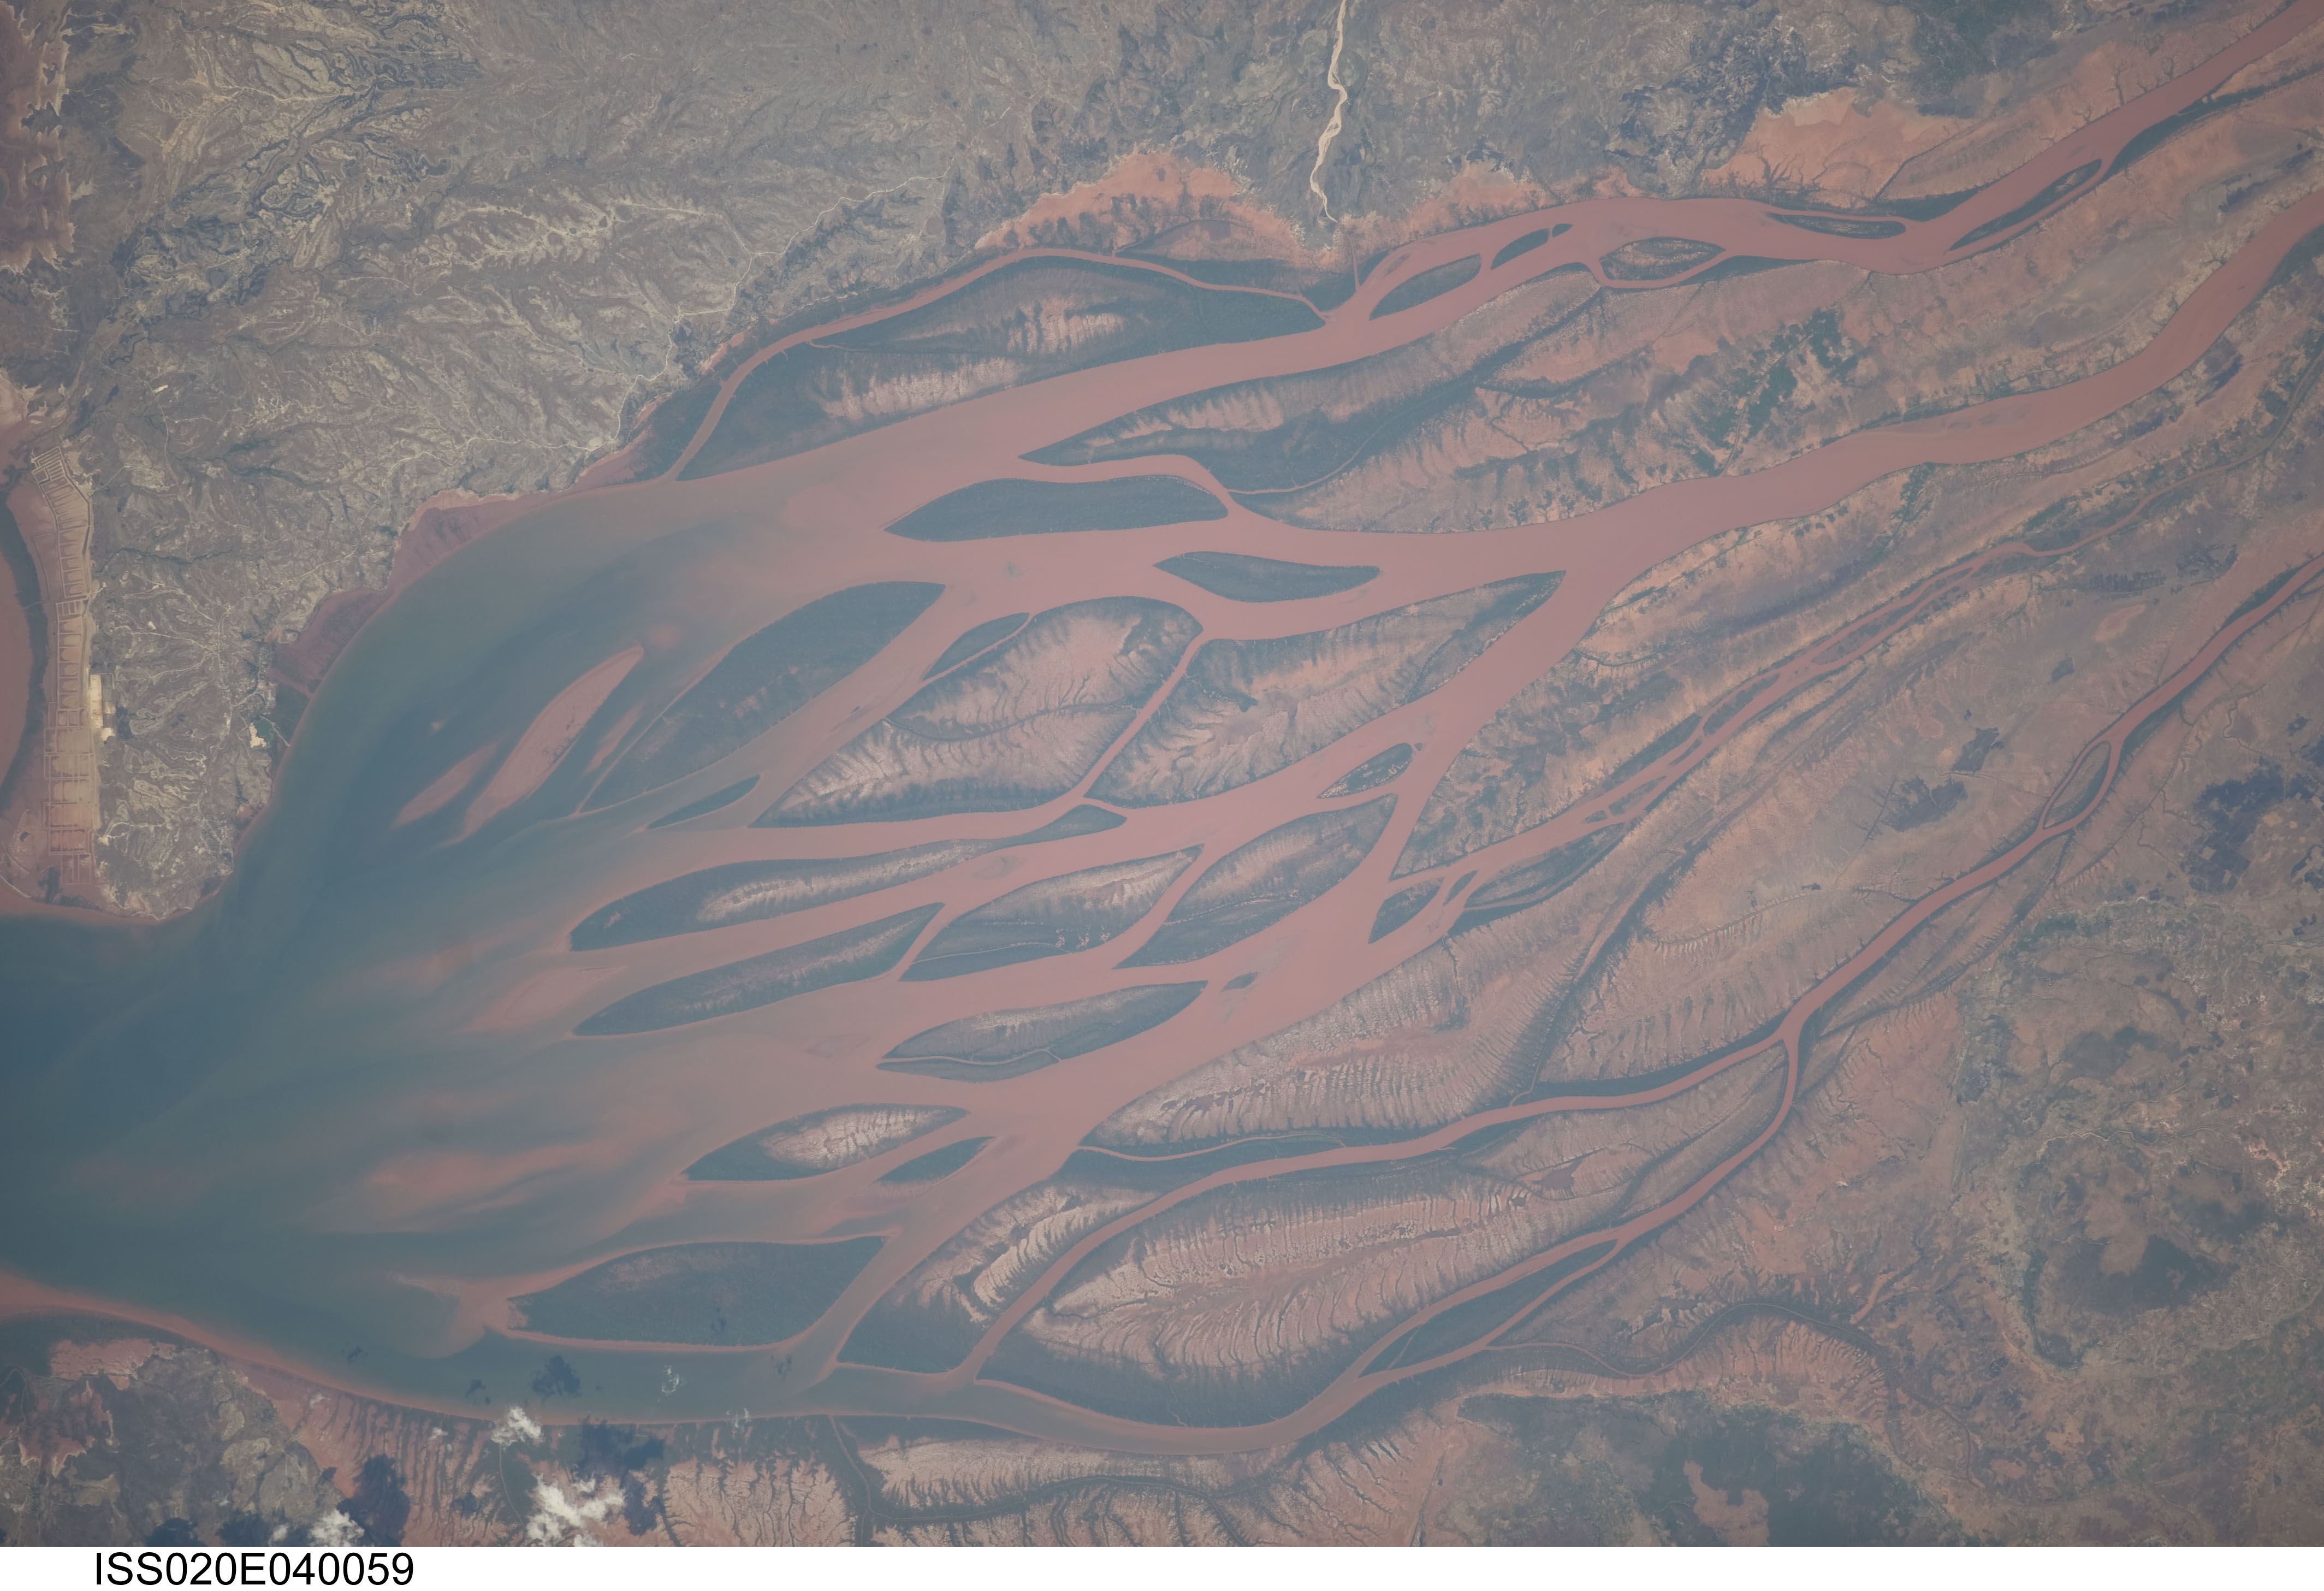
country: MADAGASCAR
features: BETSIBOKA R. ESTUARY, ISLANDS
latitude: -15.9
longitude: 46.4
